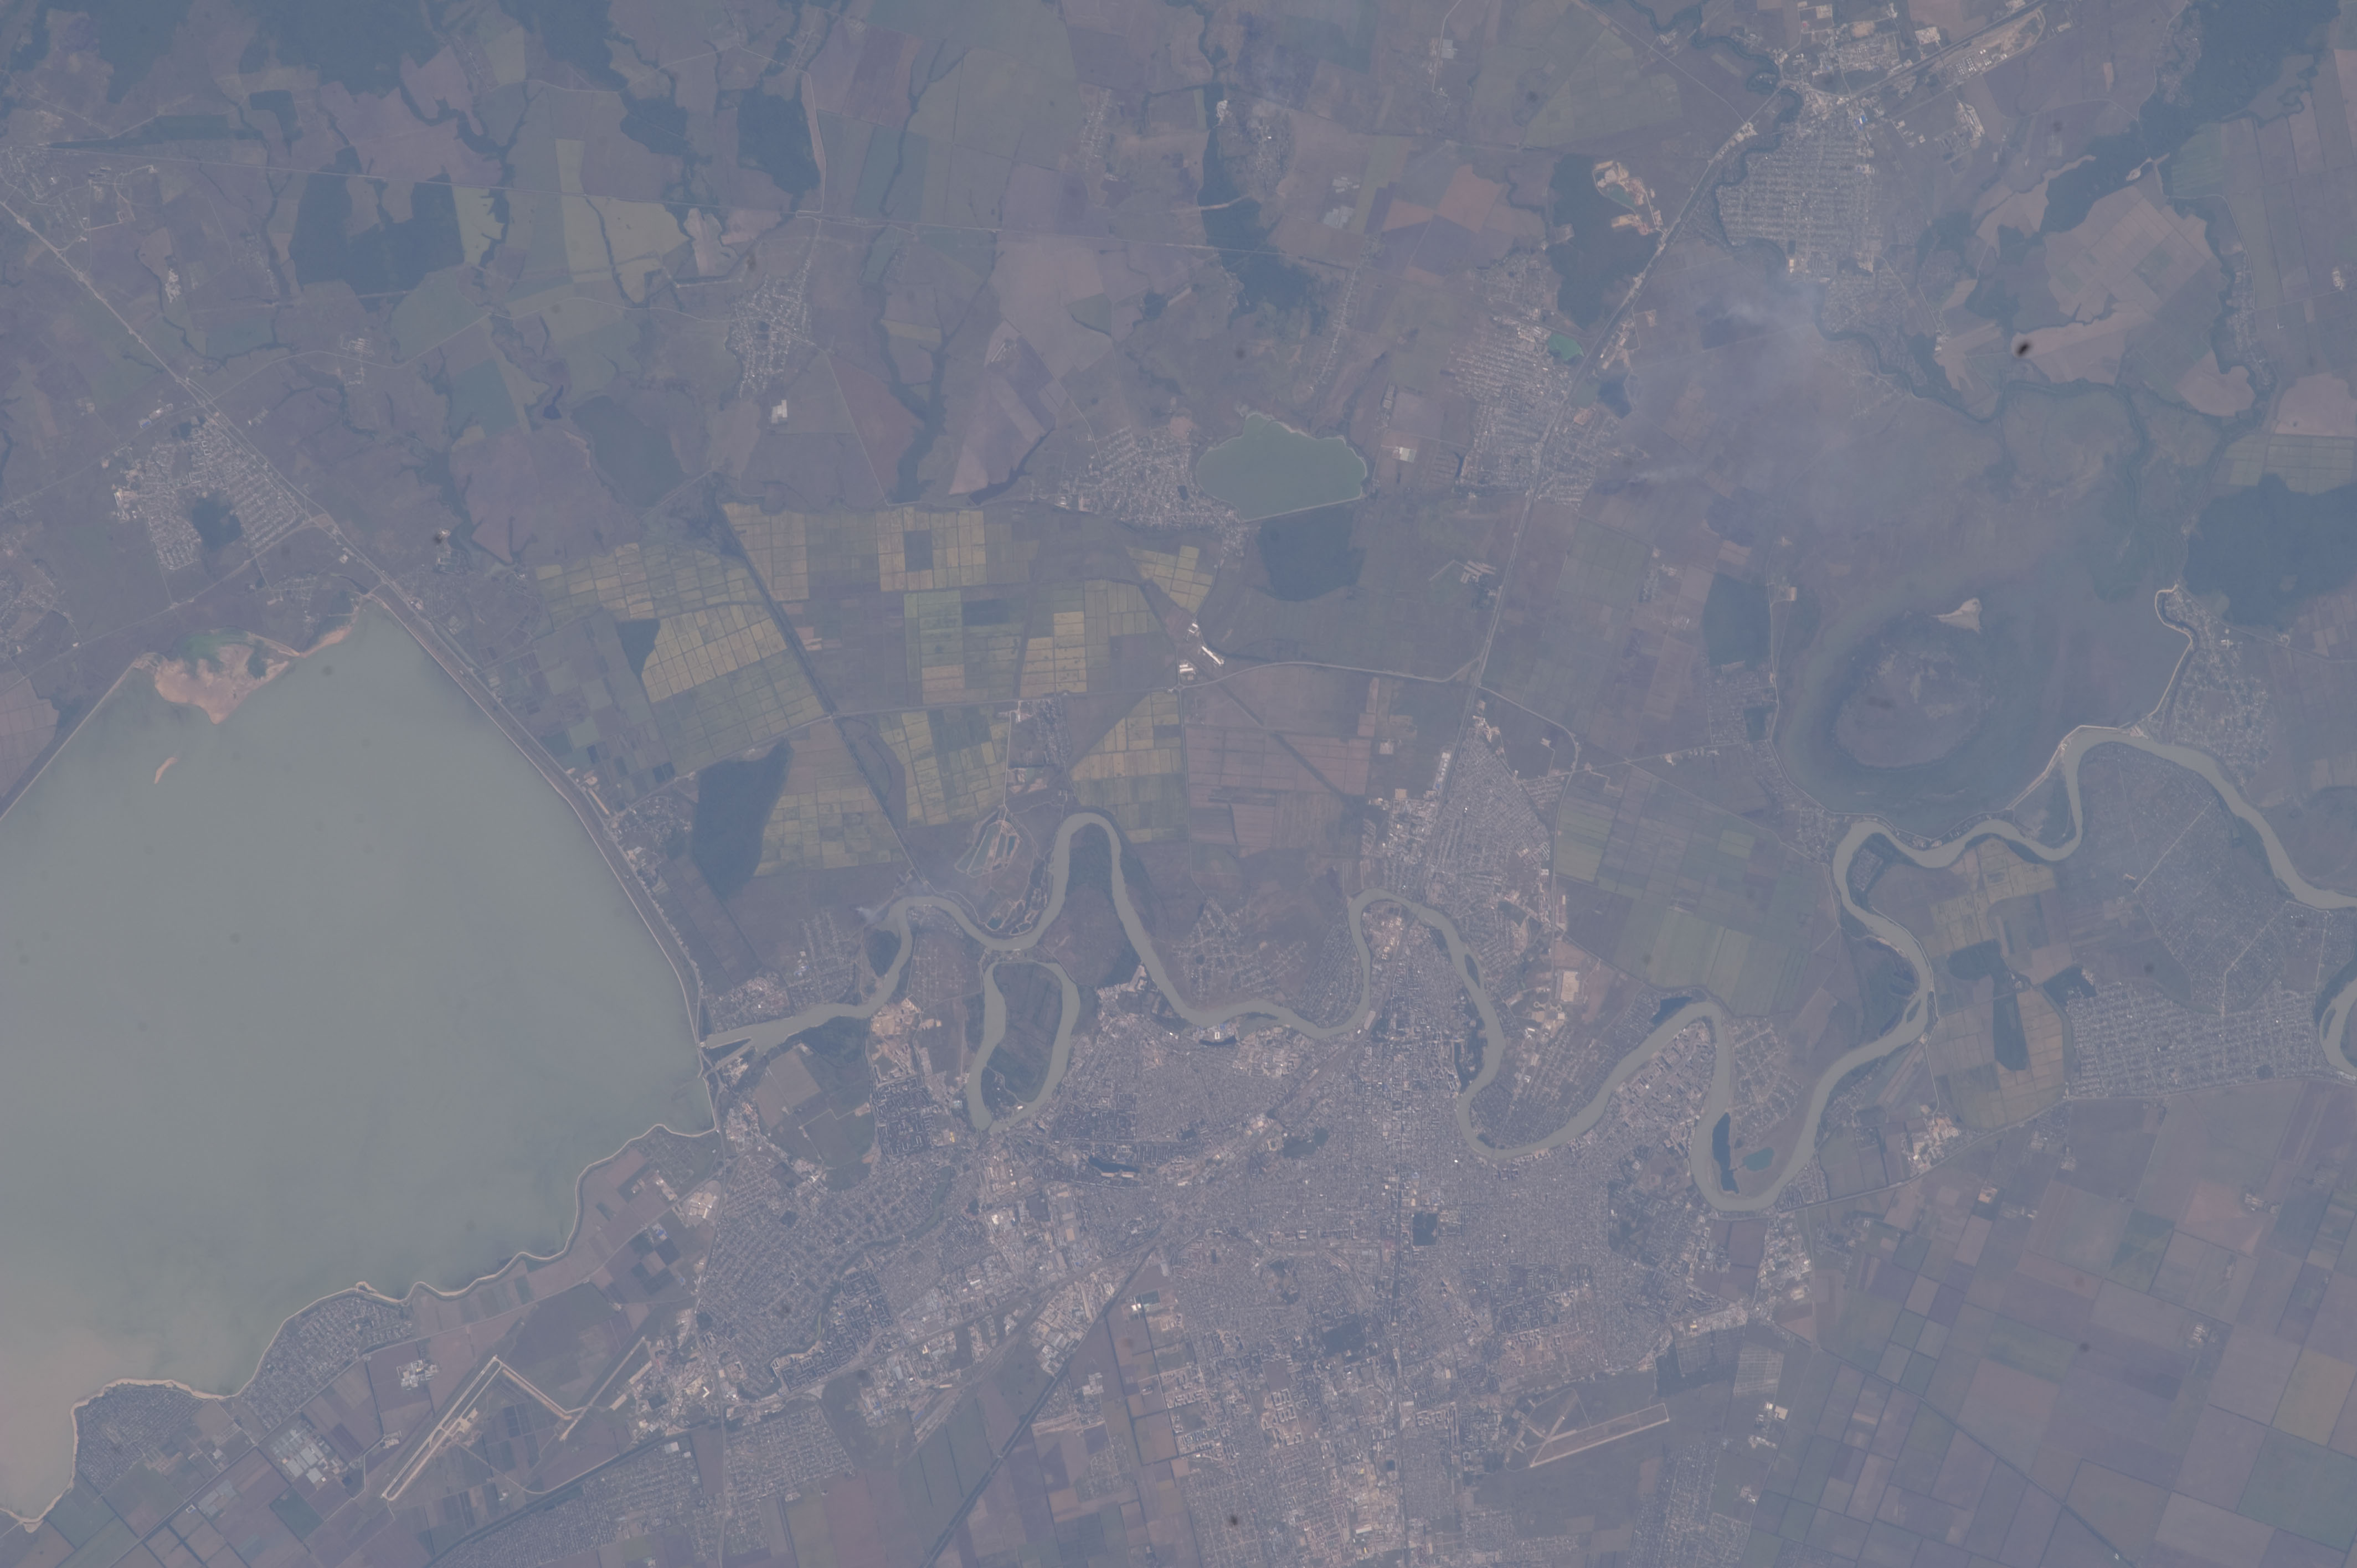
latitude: 45.1
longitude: 39.0
